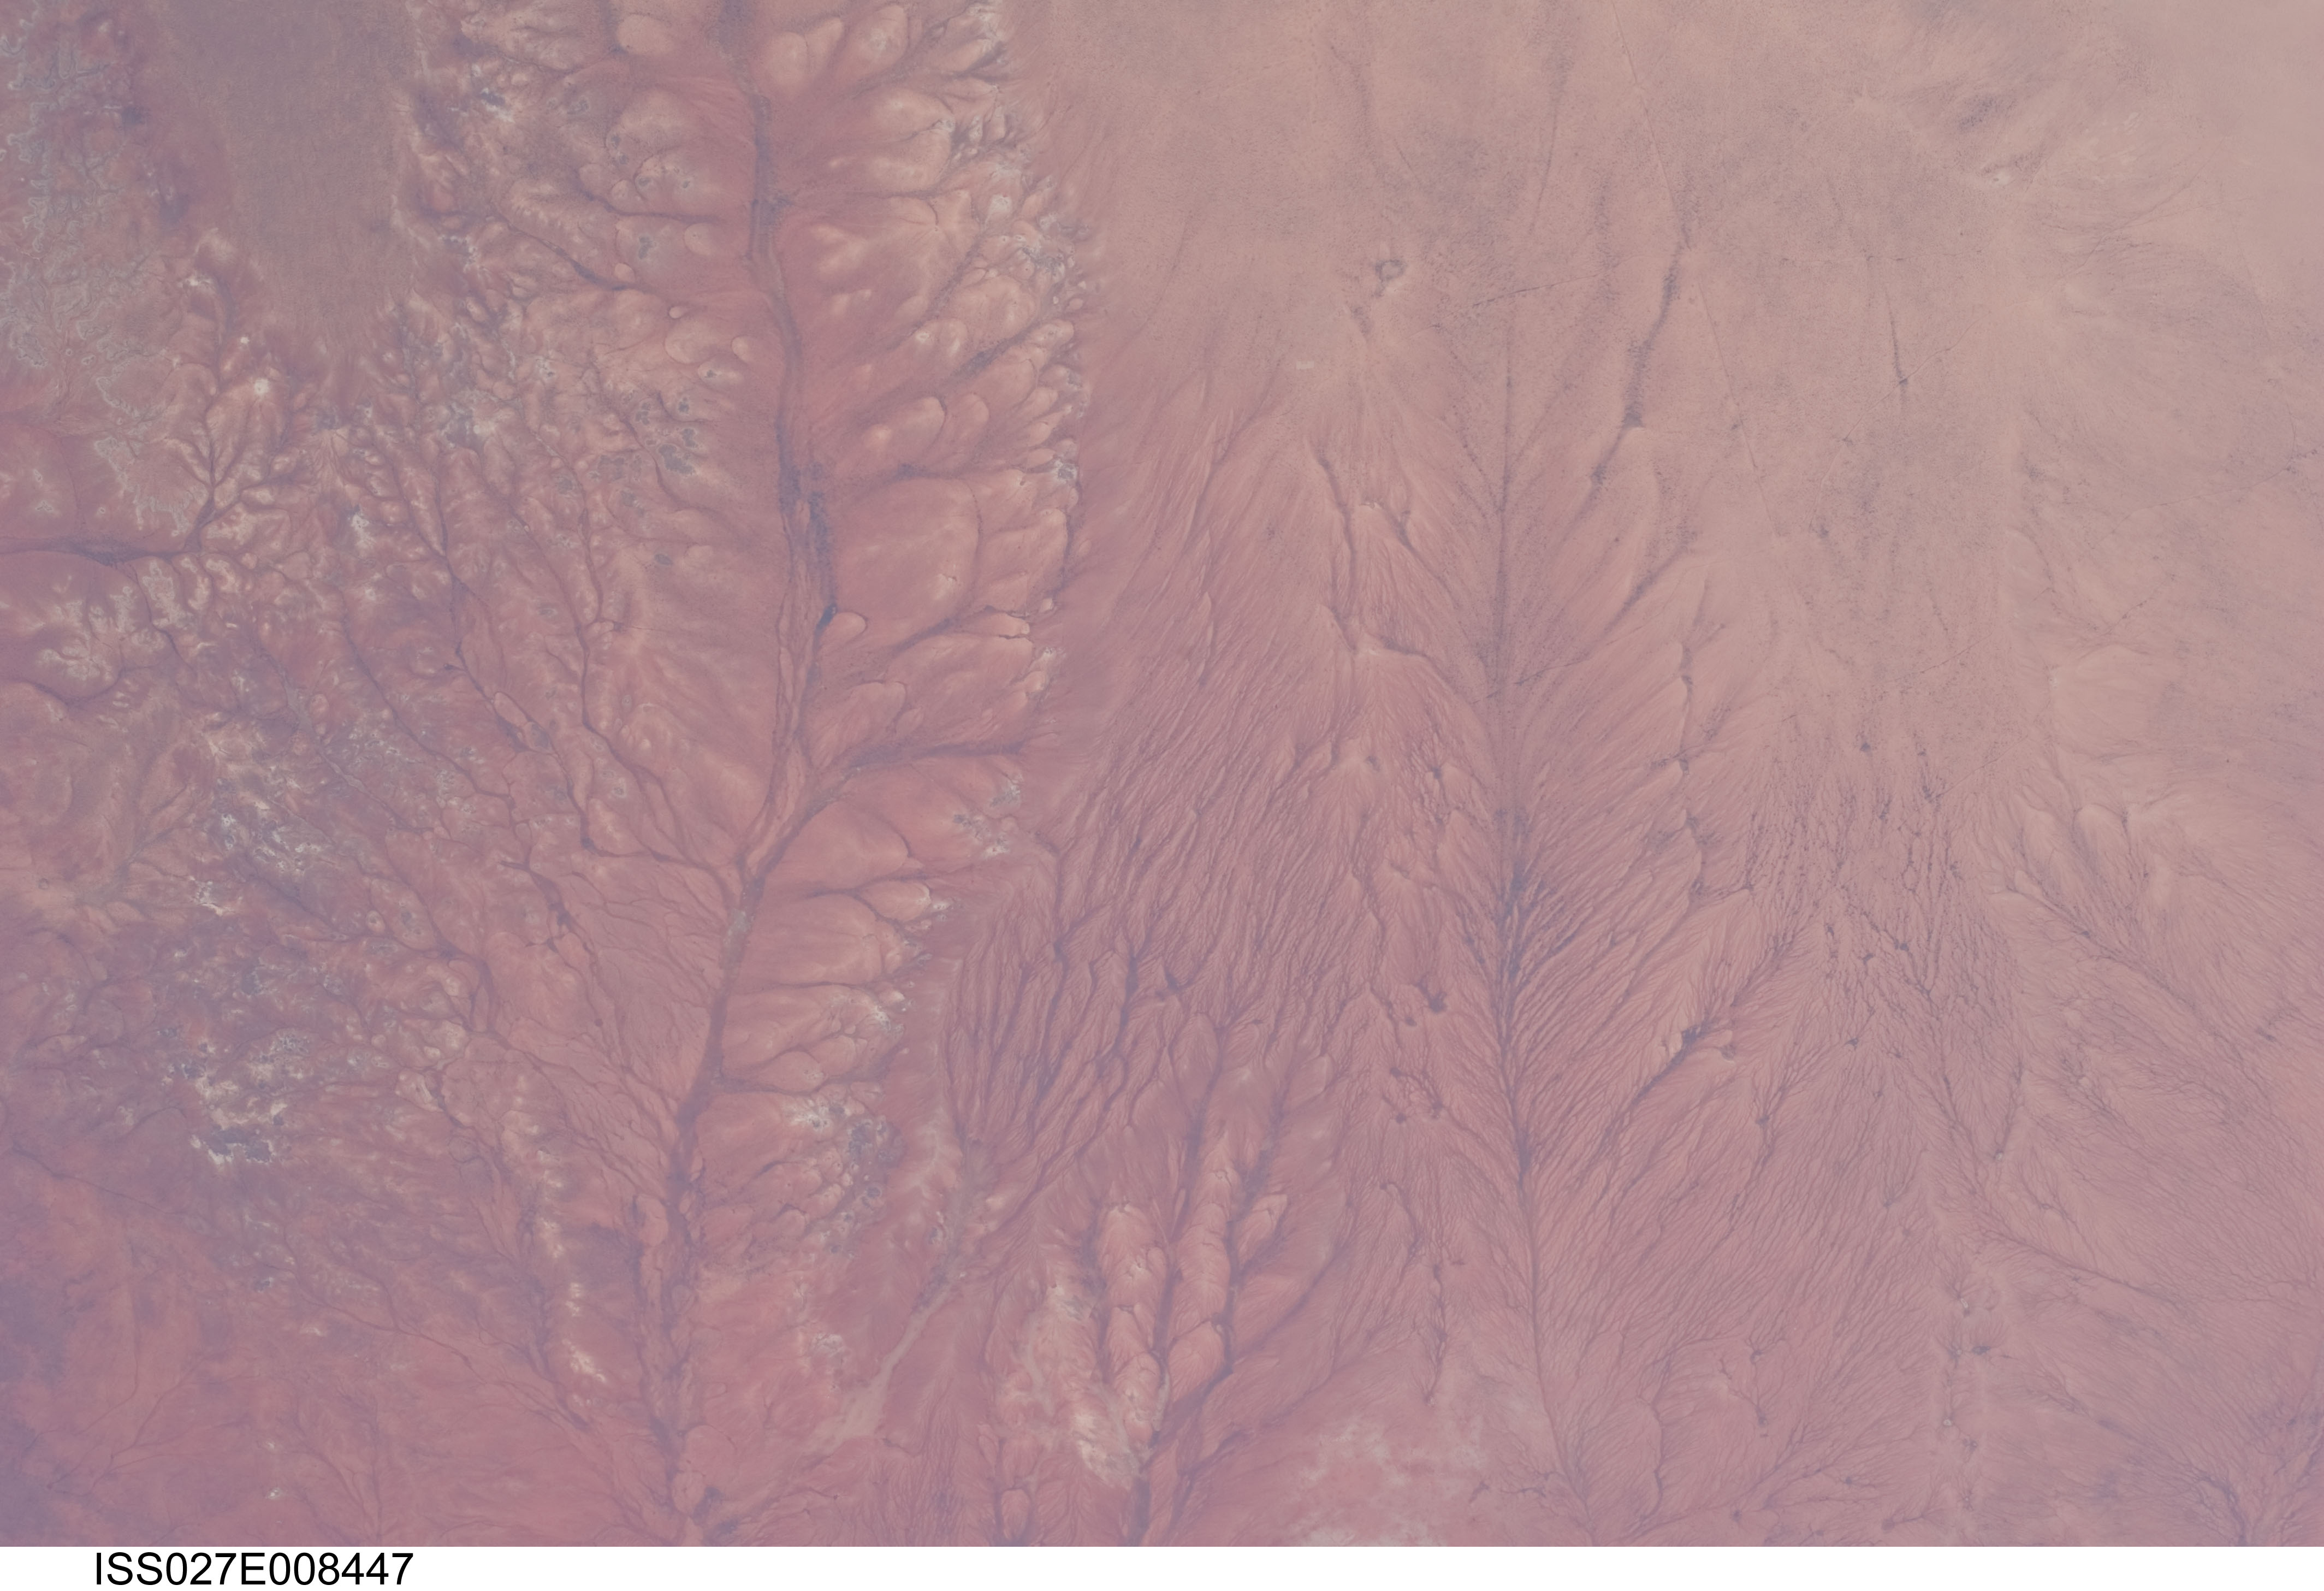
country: ETHIOPIA
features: AFRICA,ETHIOPIA
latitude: 8.5
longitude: 44.5
